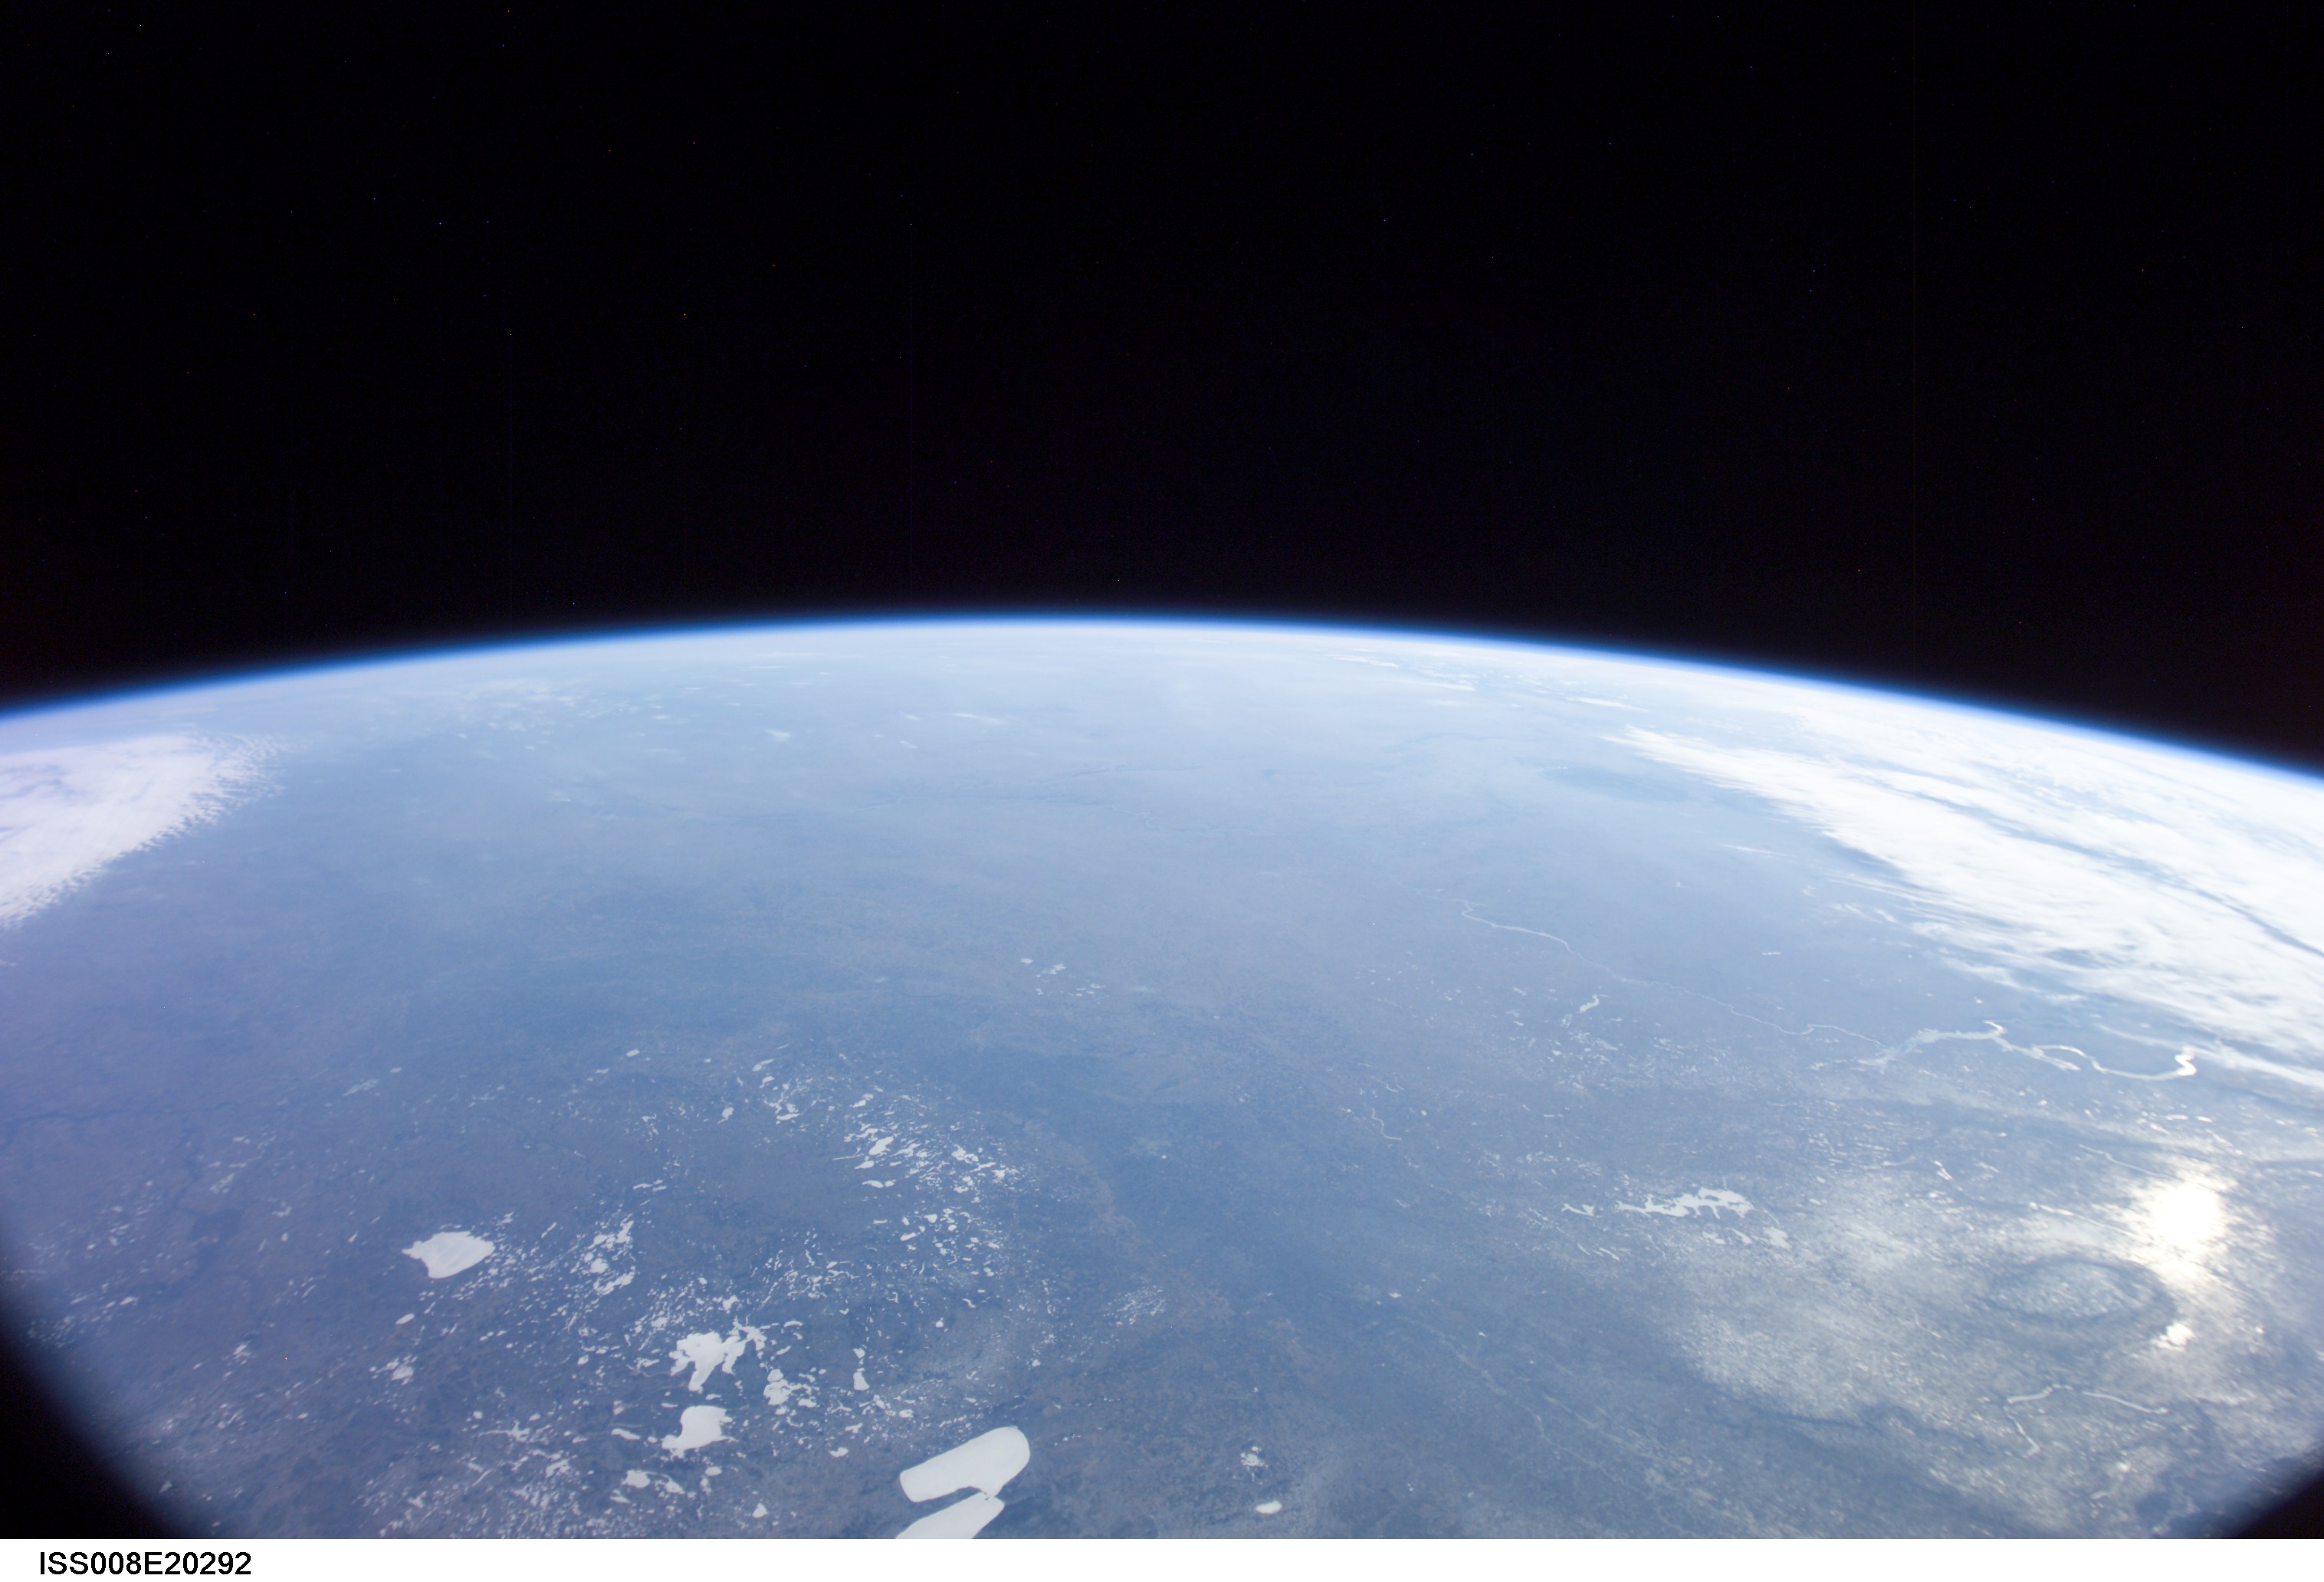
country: USA-SOUTH DAKOTA
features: N. DAKOTA, MINNESOTA, NEBRASKA, ATMOSPHERIC LIMB
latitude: 43.5
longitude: -100.0
